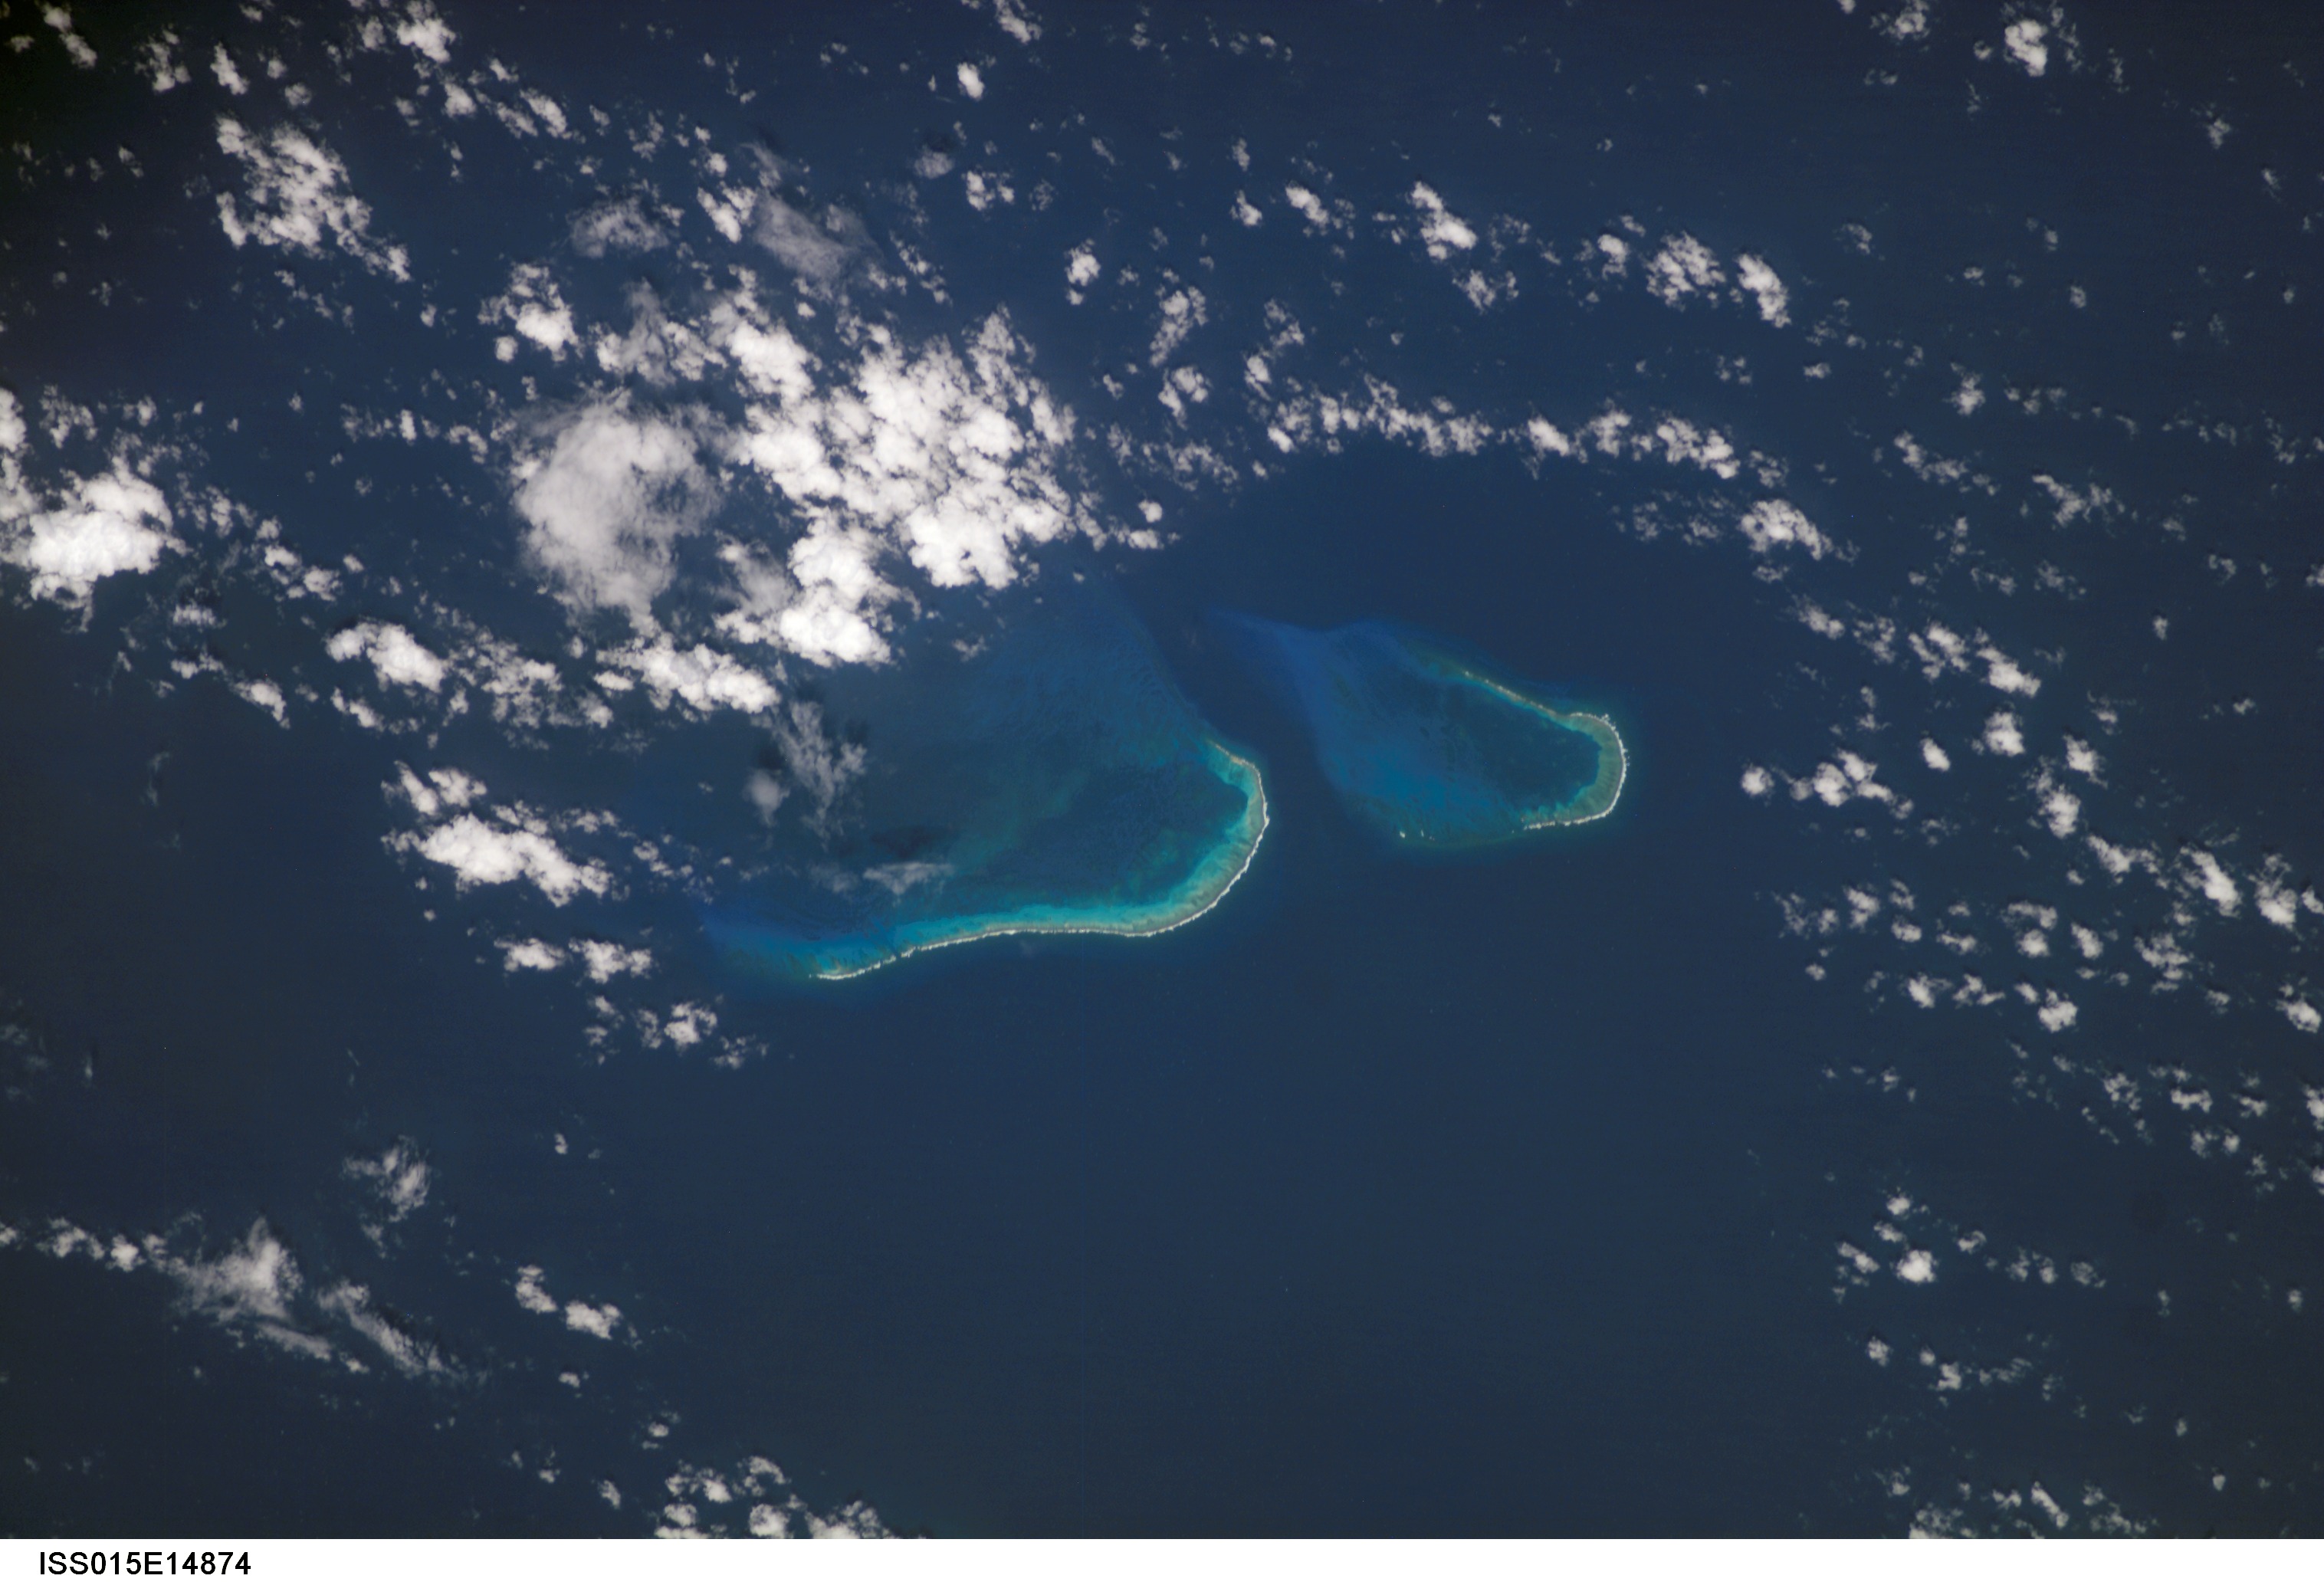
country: COLOMBIA
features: BAJO NUEVO, CORAL REEF
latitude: 16.0
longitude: -78.5
